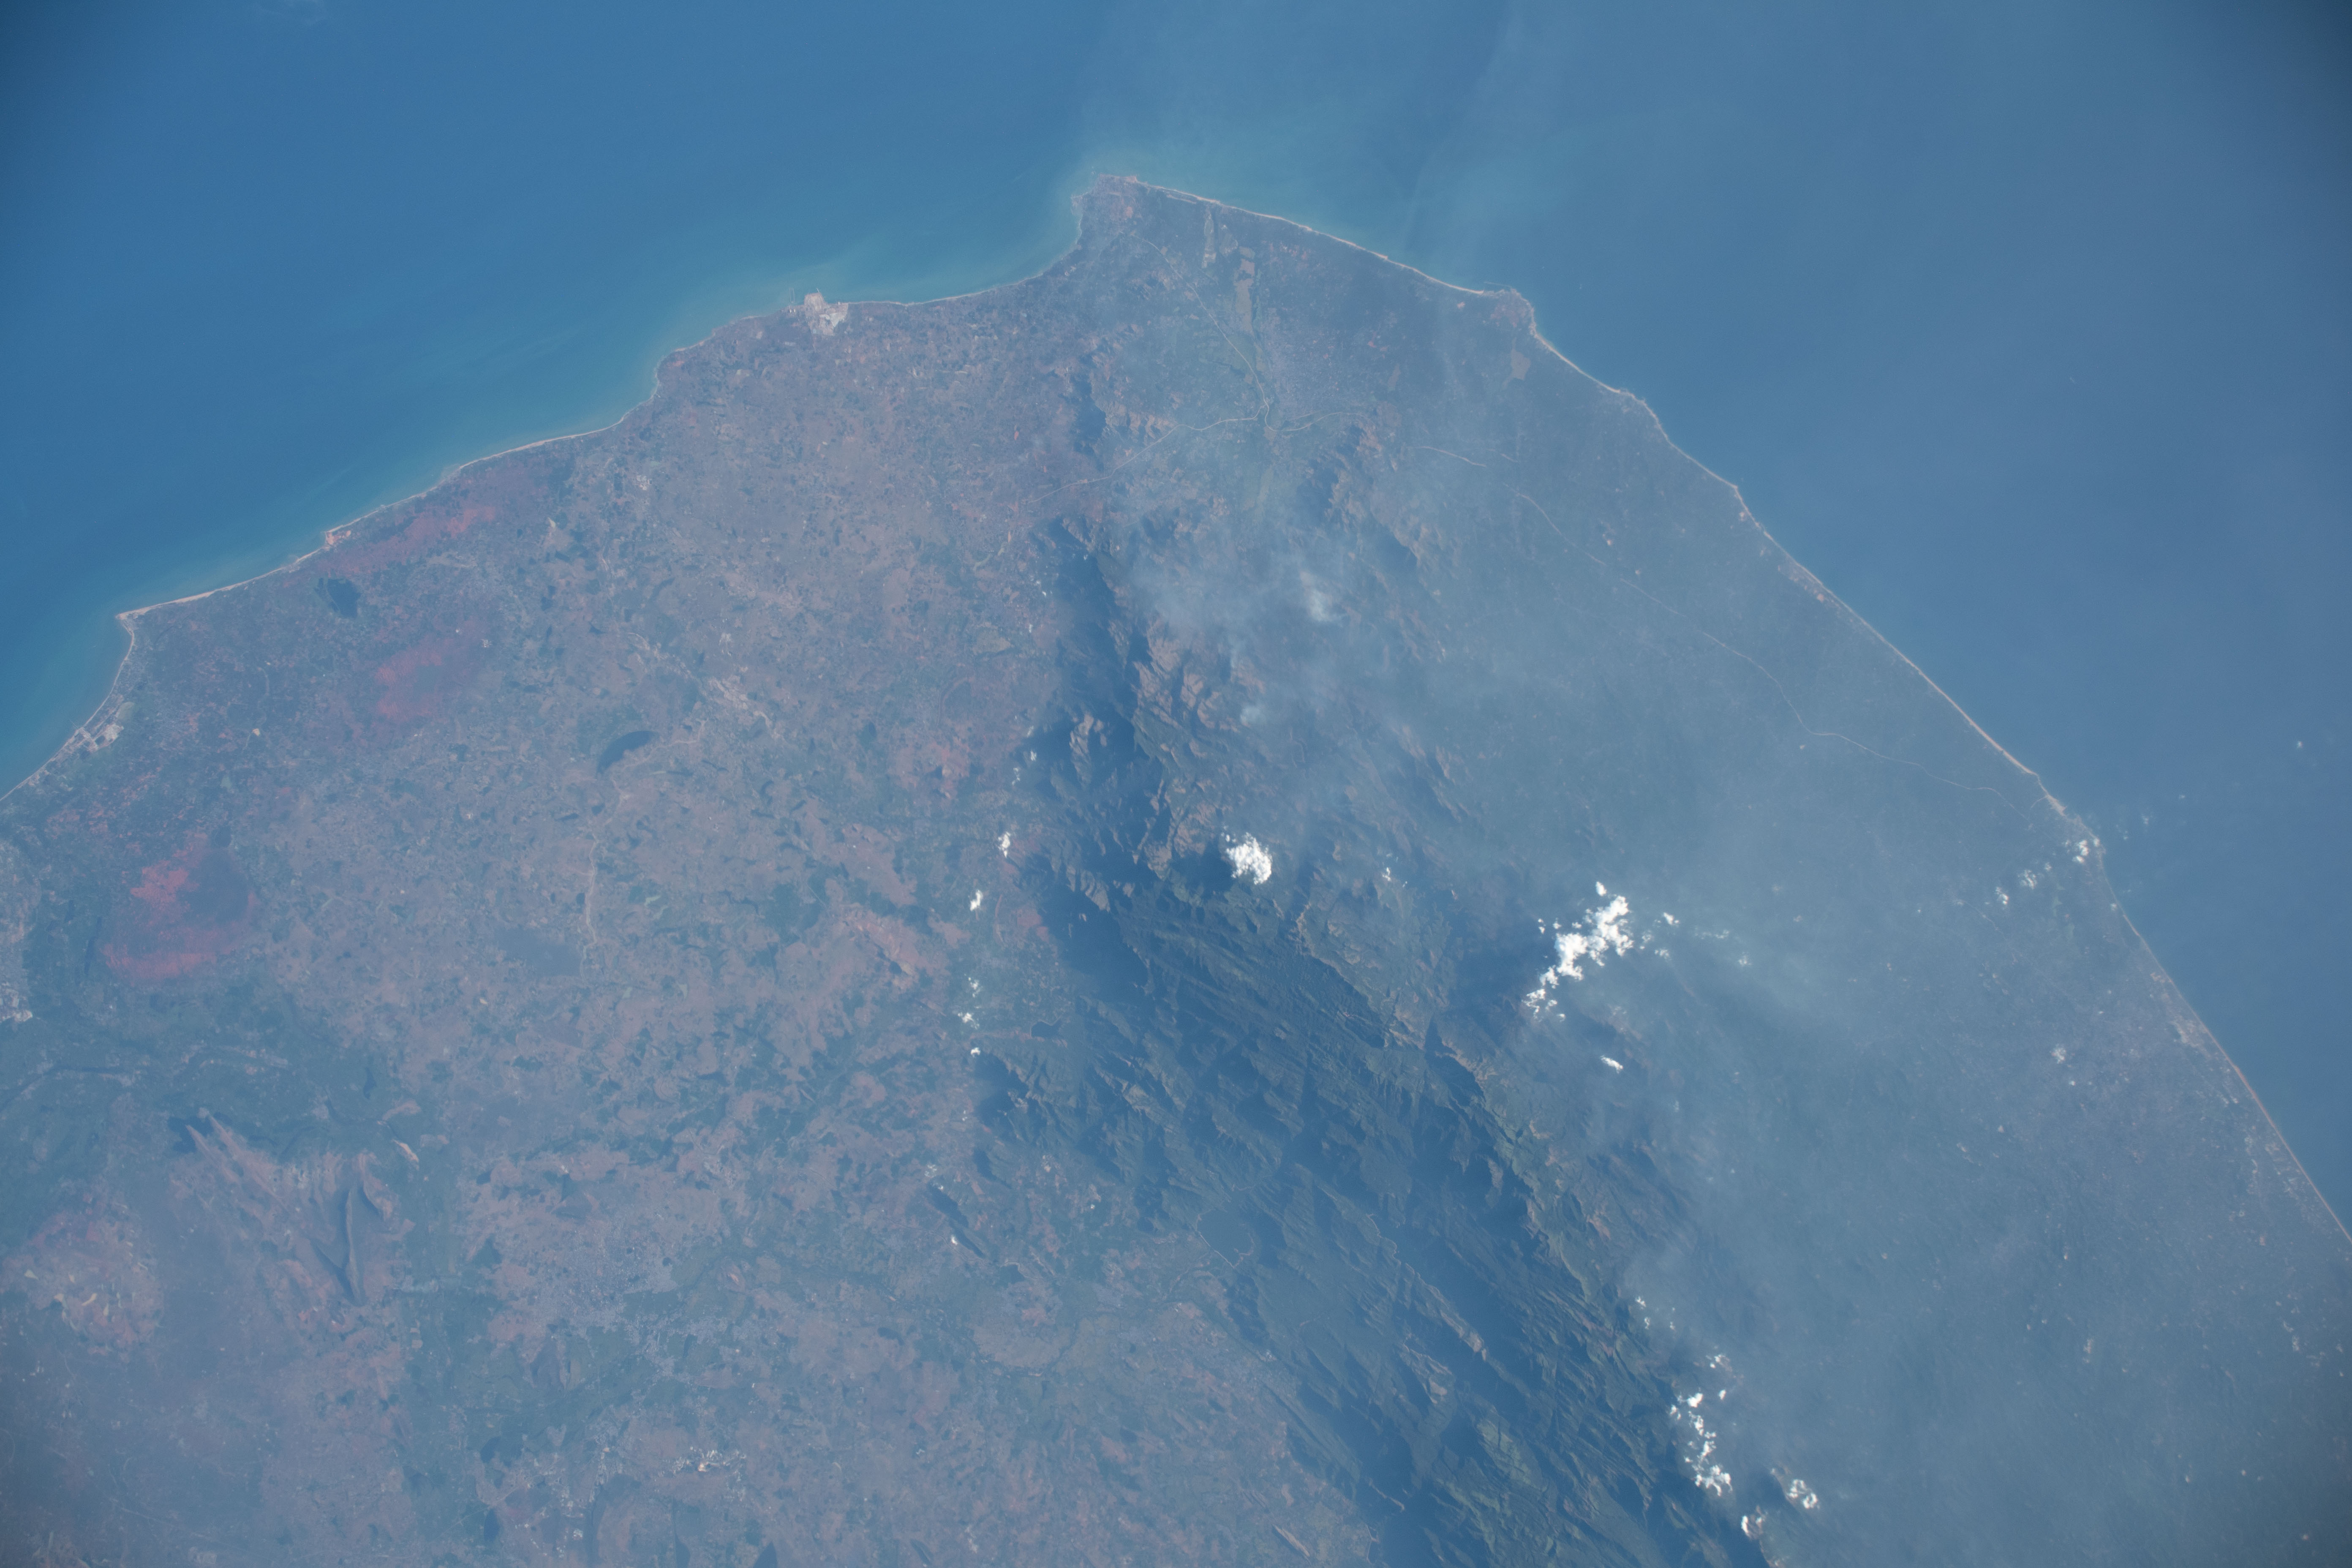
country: INDIA
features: LACCADIVE SEA, MAHENDRAGIRI, THIRUVANANTHAPURAM
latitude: 8.6
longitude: 77.5
